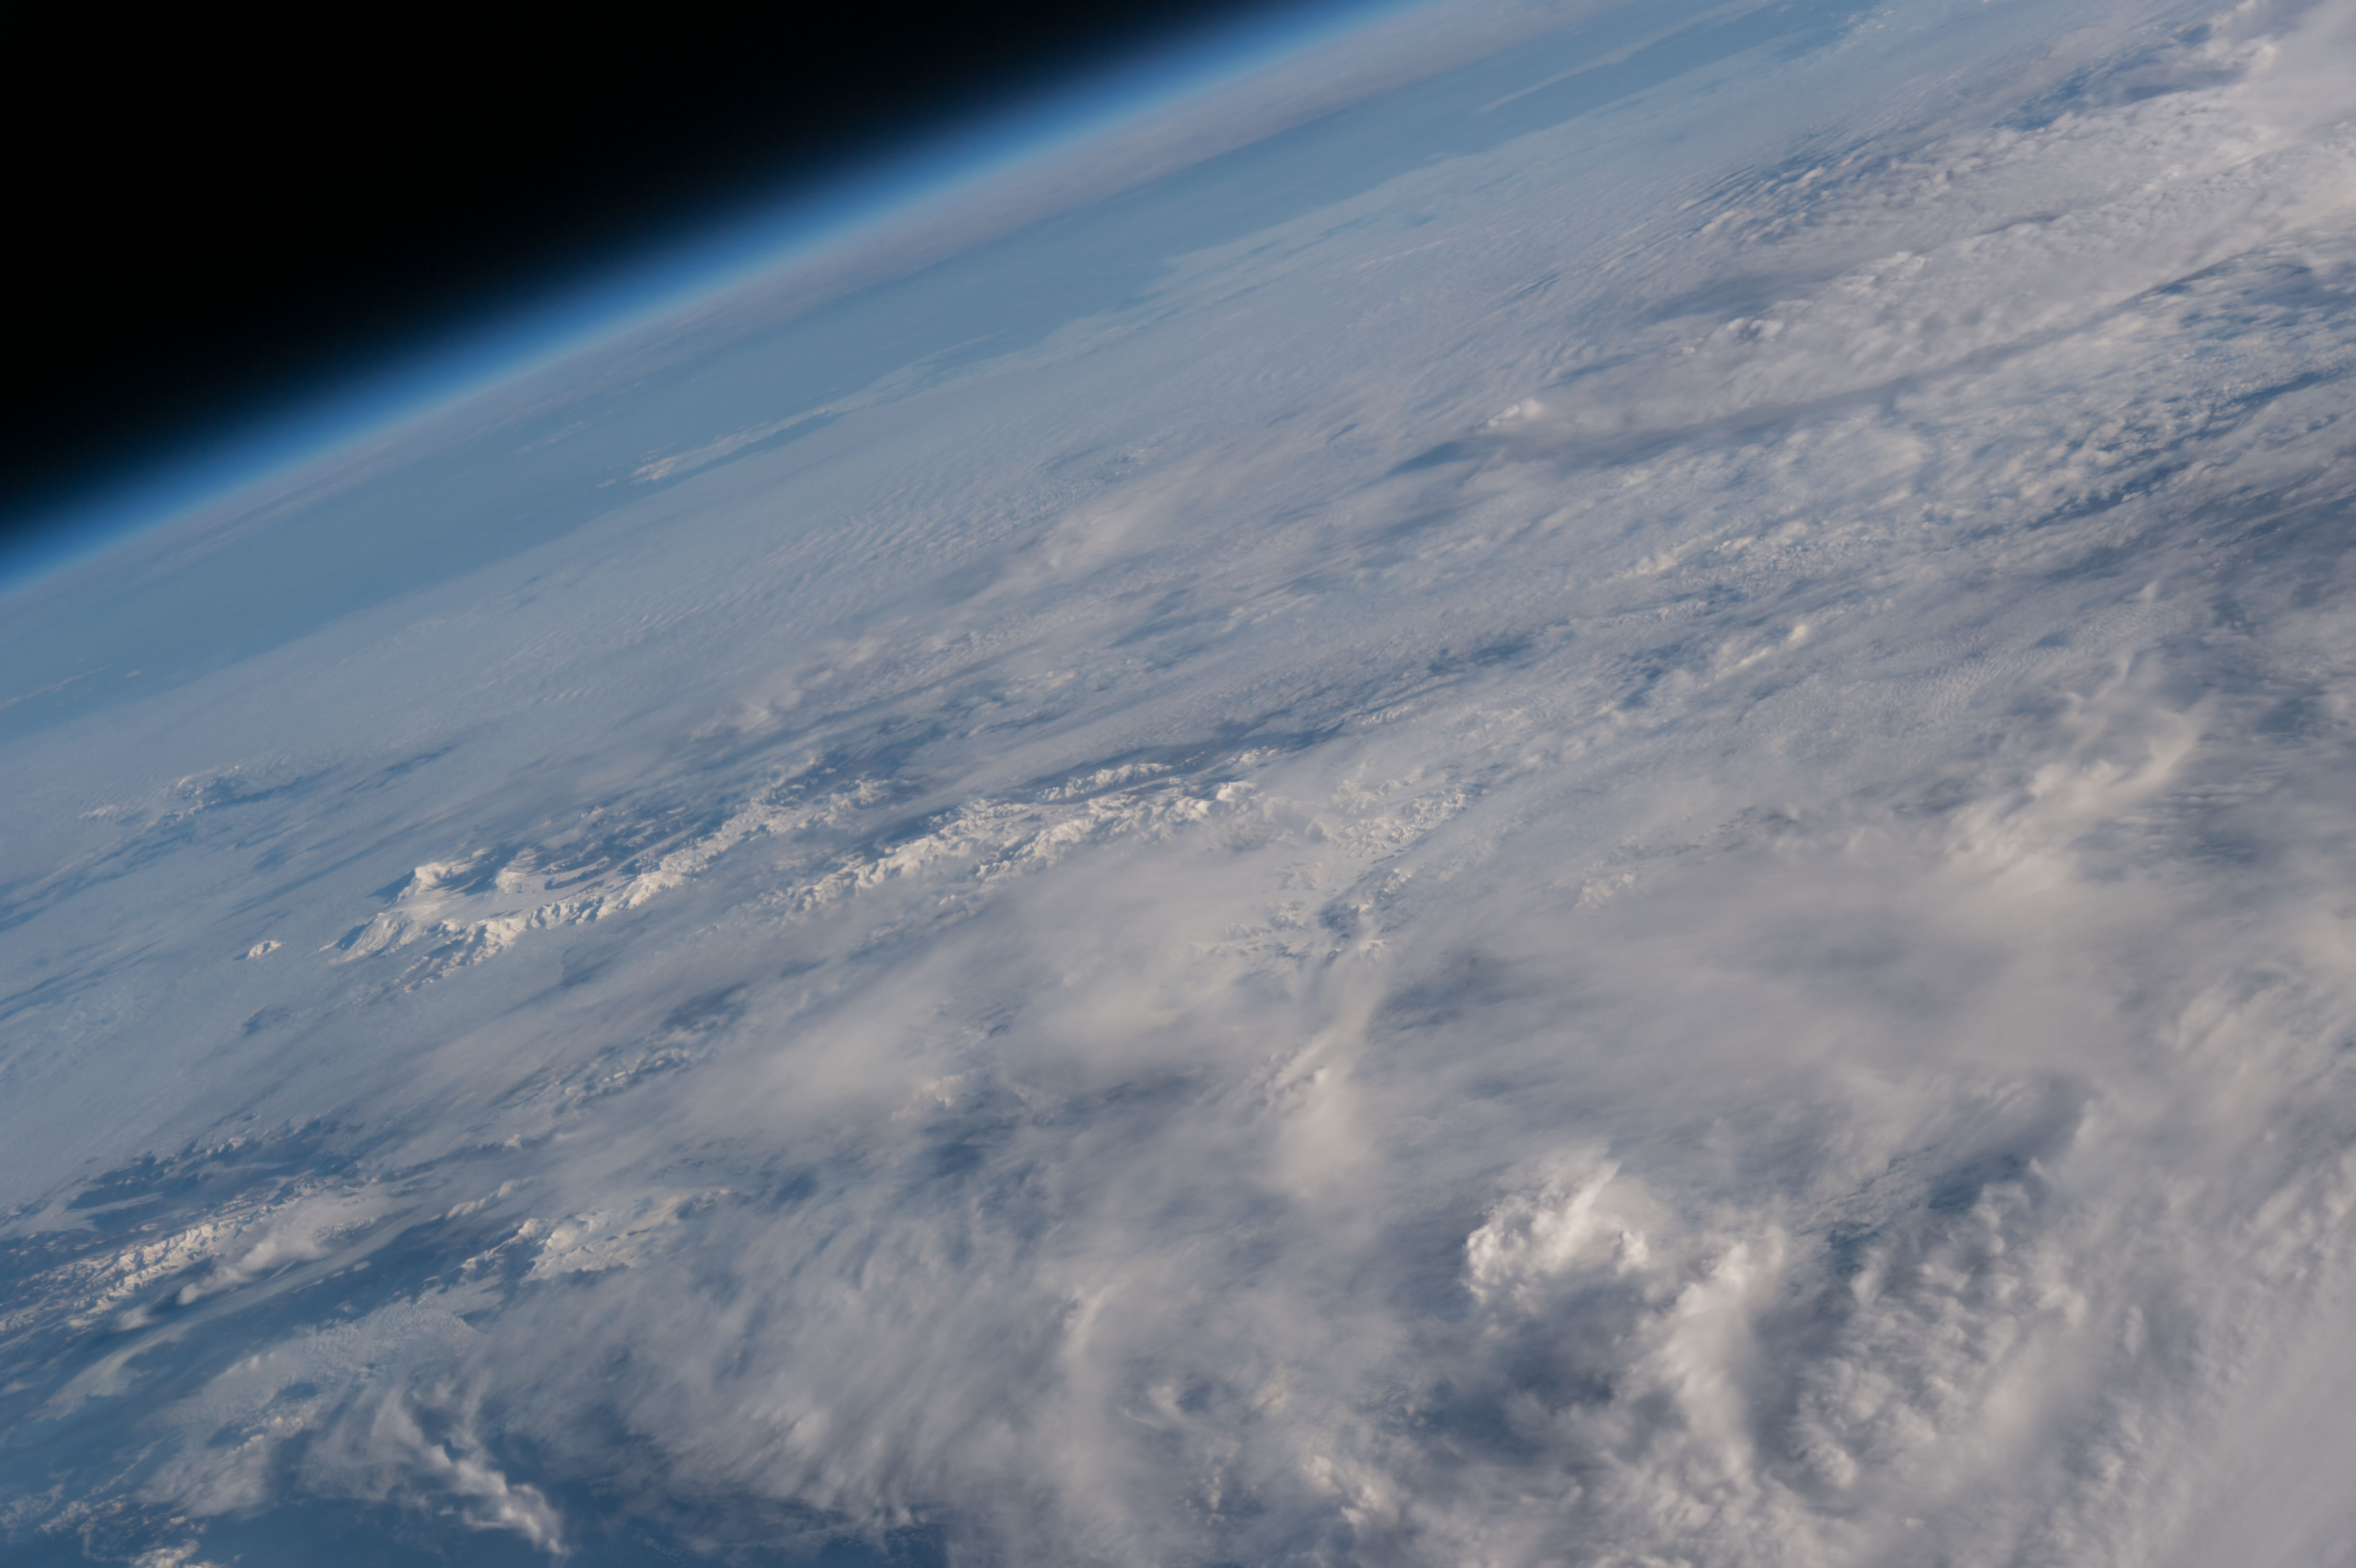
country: CANADA-YT
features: PAN-WRANGELL MOUNTAINS, SNOW, BERING GLACIER, GULF OF ALASKA, HAZE
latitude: 61.5
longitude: -140.0
